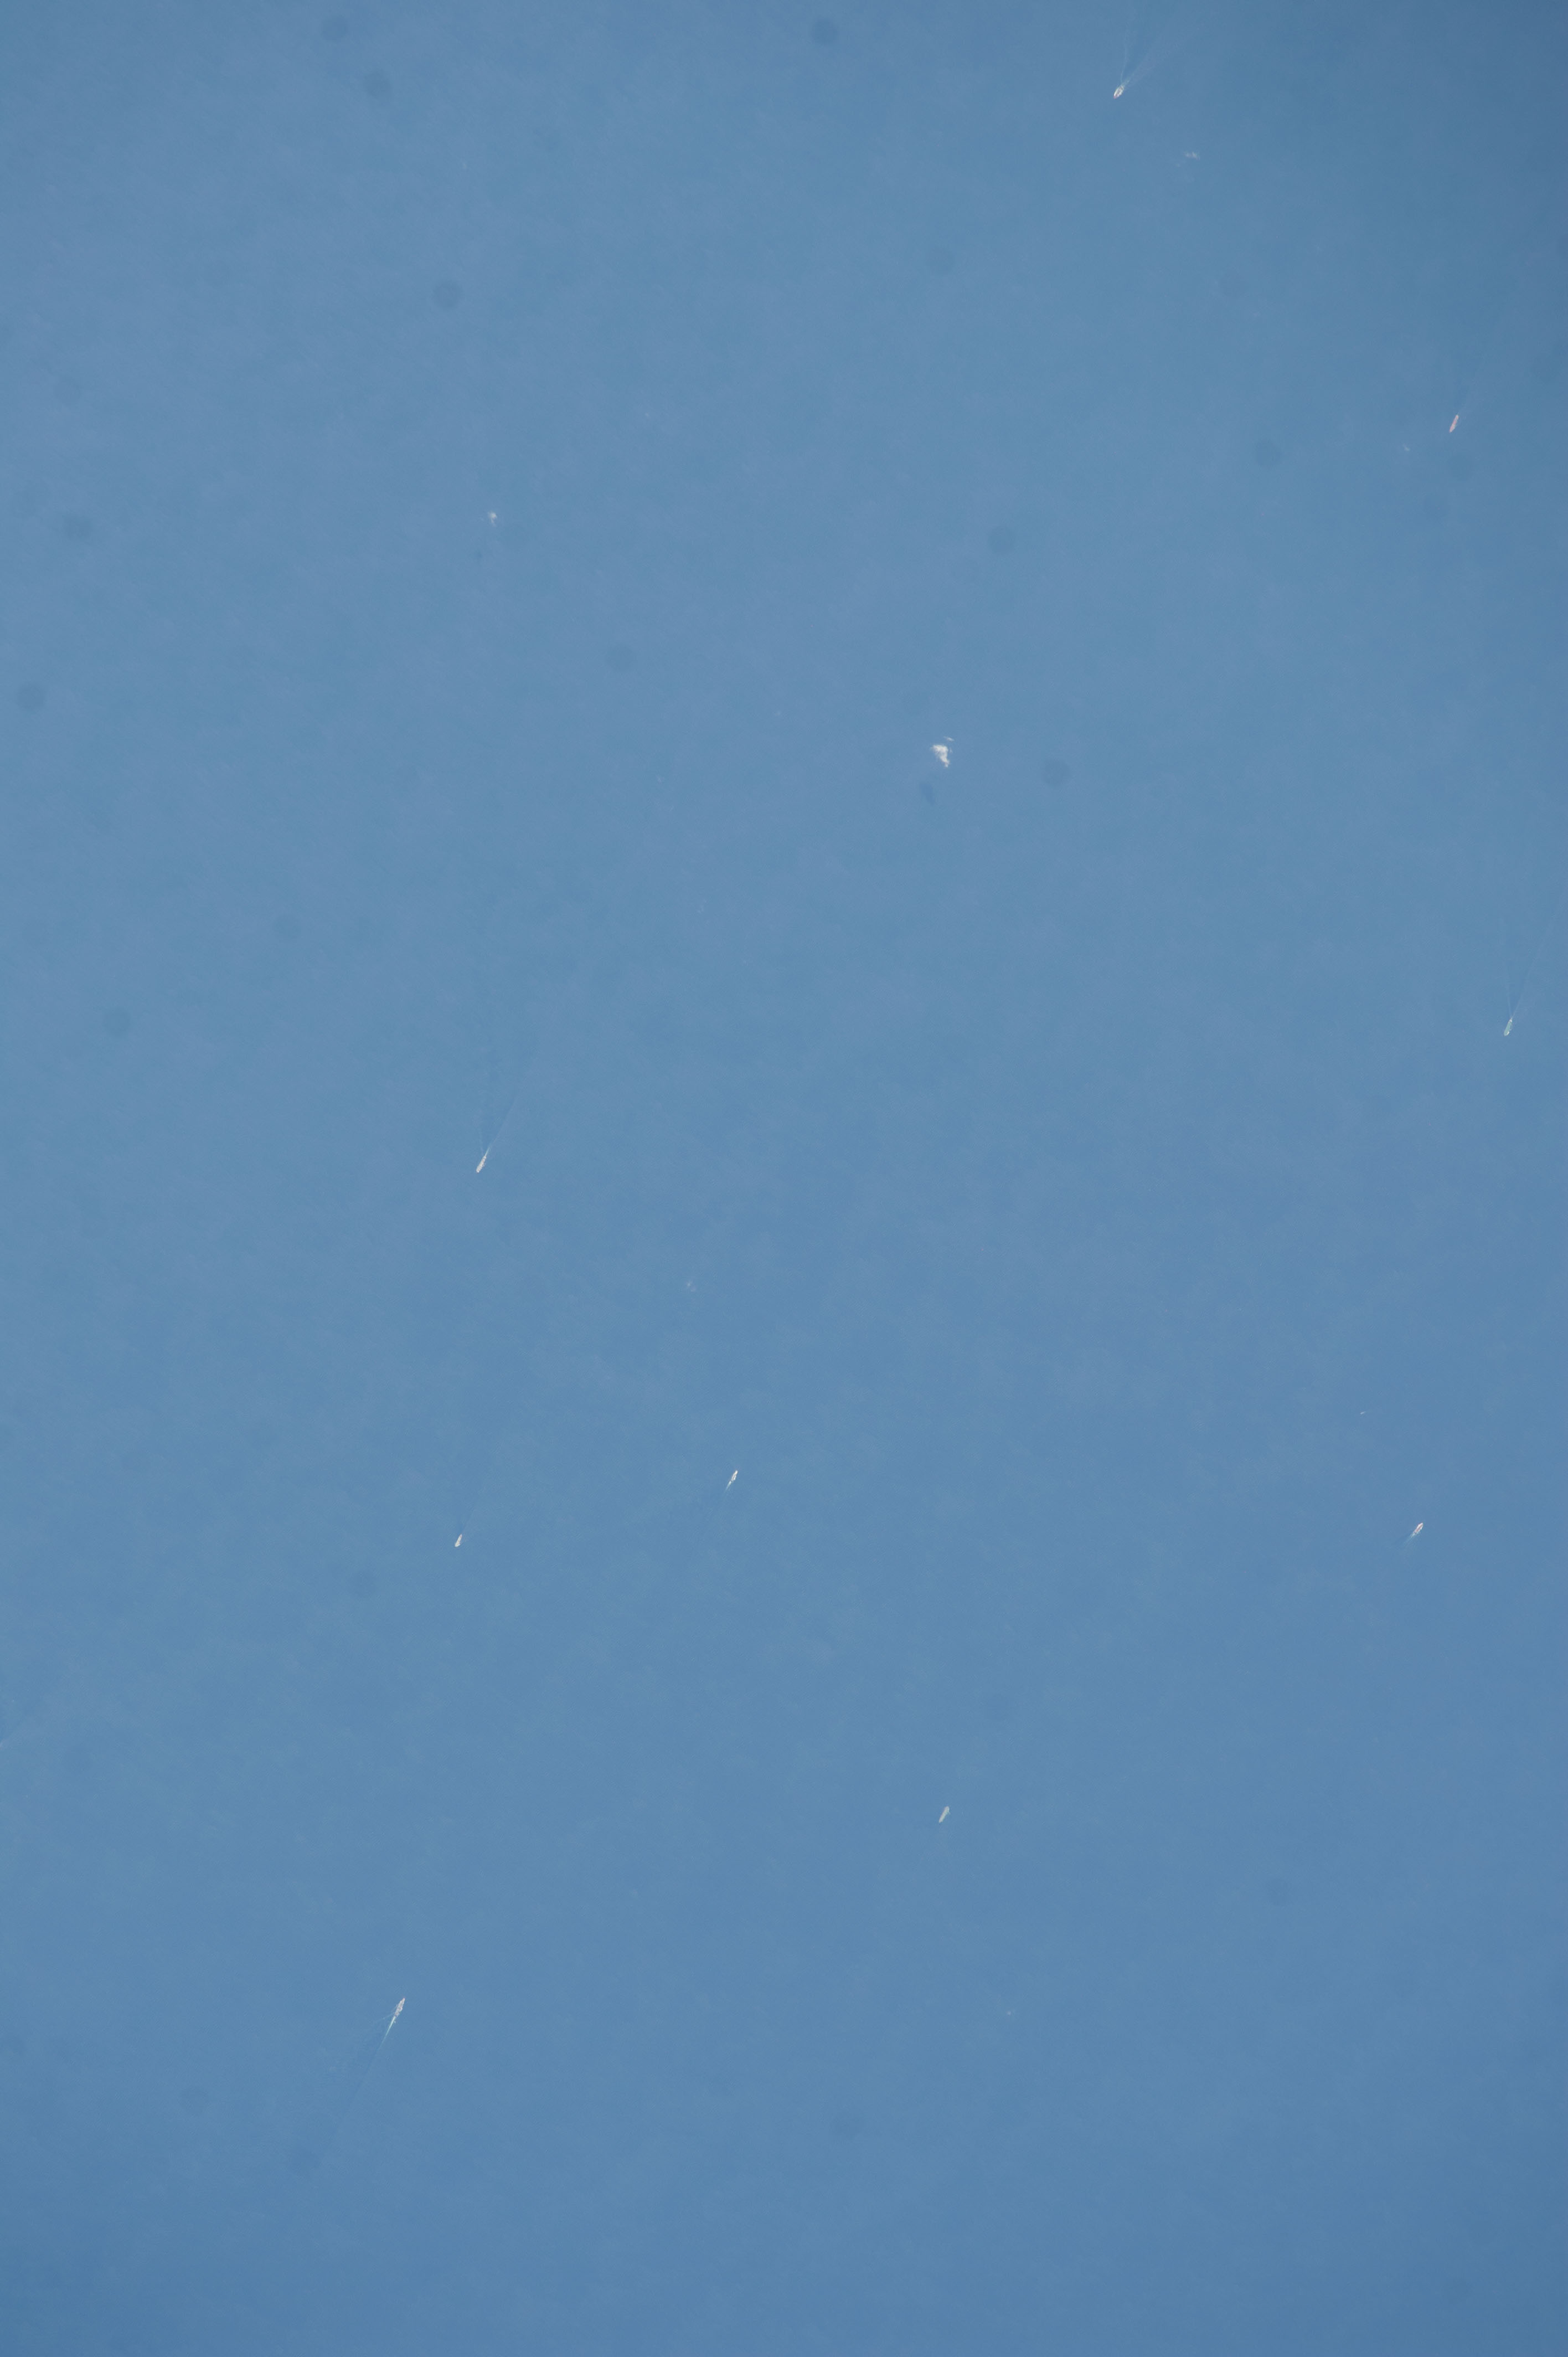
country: ANDAMAN SEA
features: SEA SURFACE, SCATTERED LOW CLOUDS, SHIP WAKES
